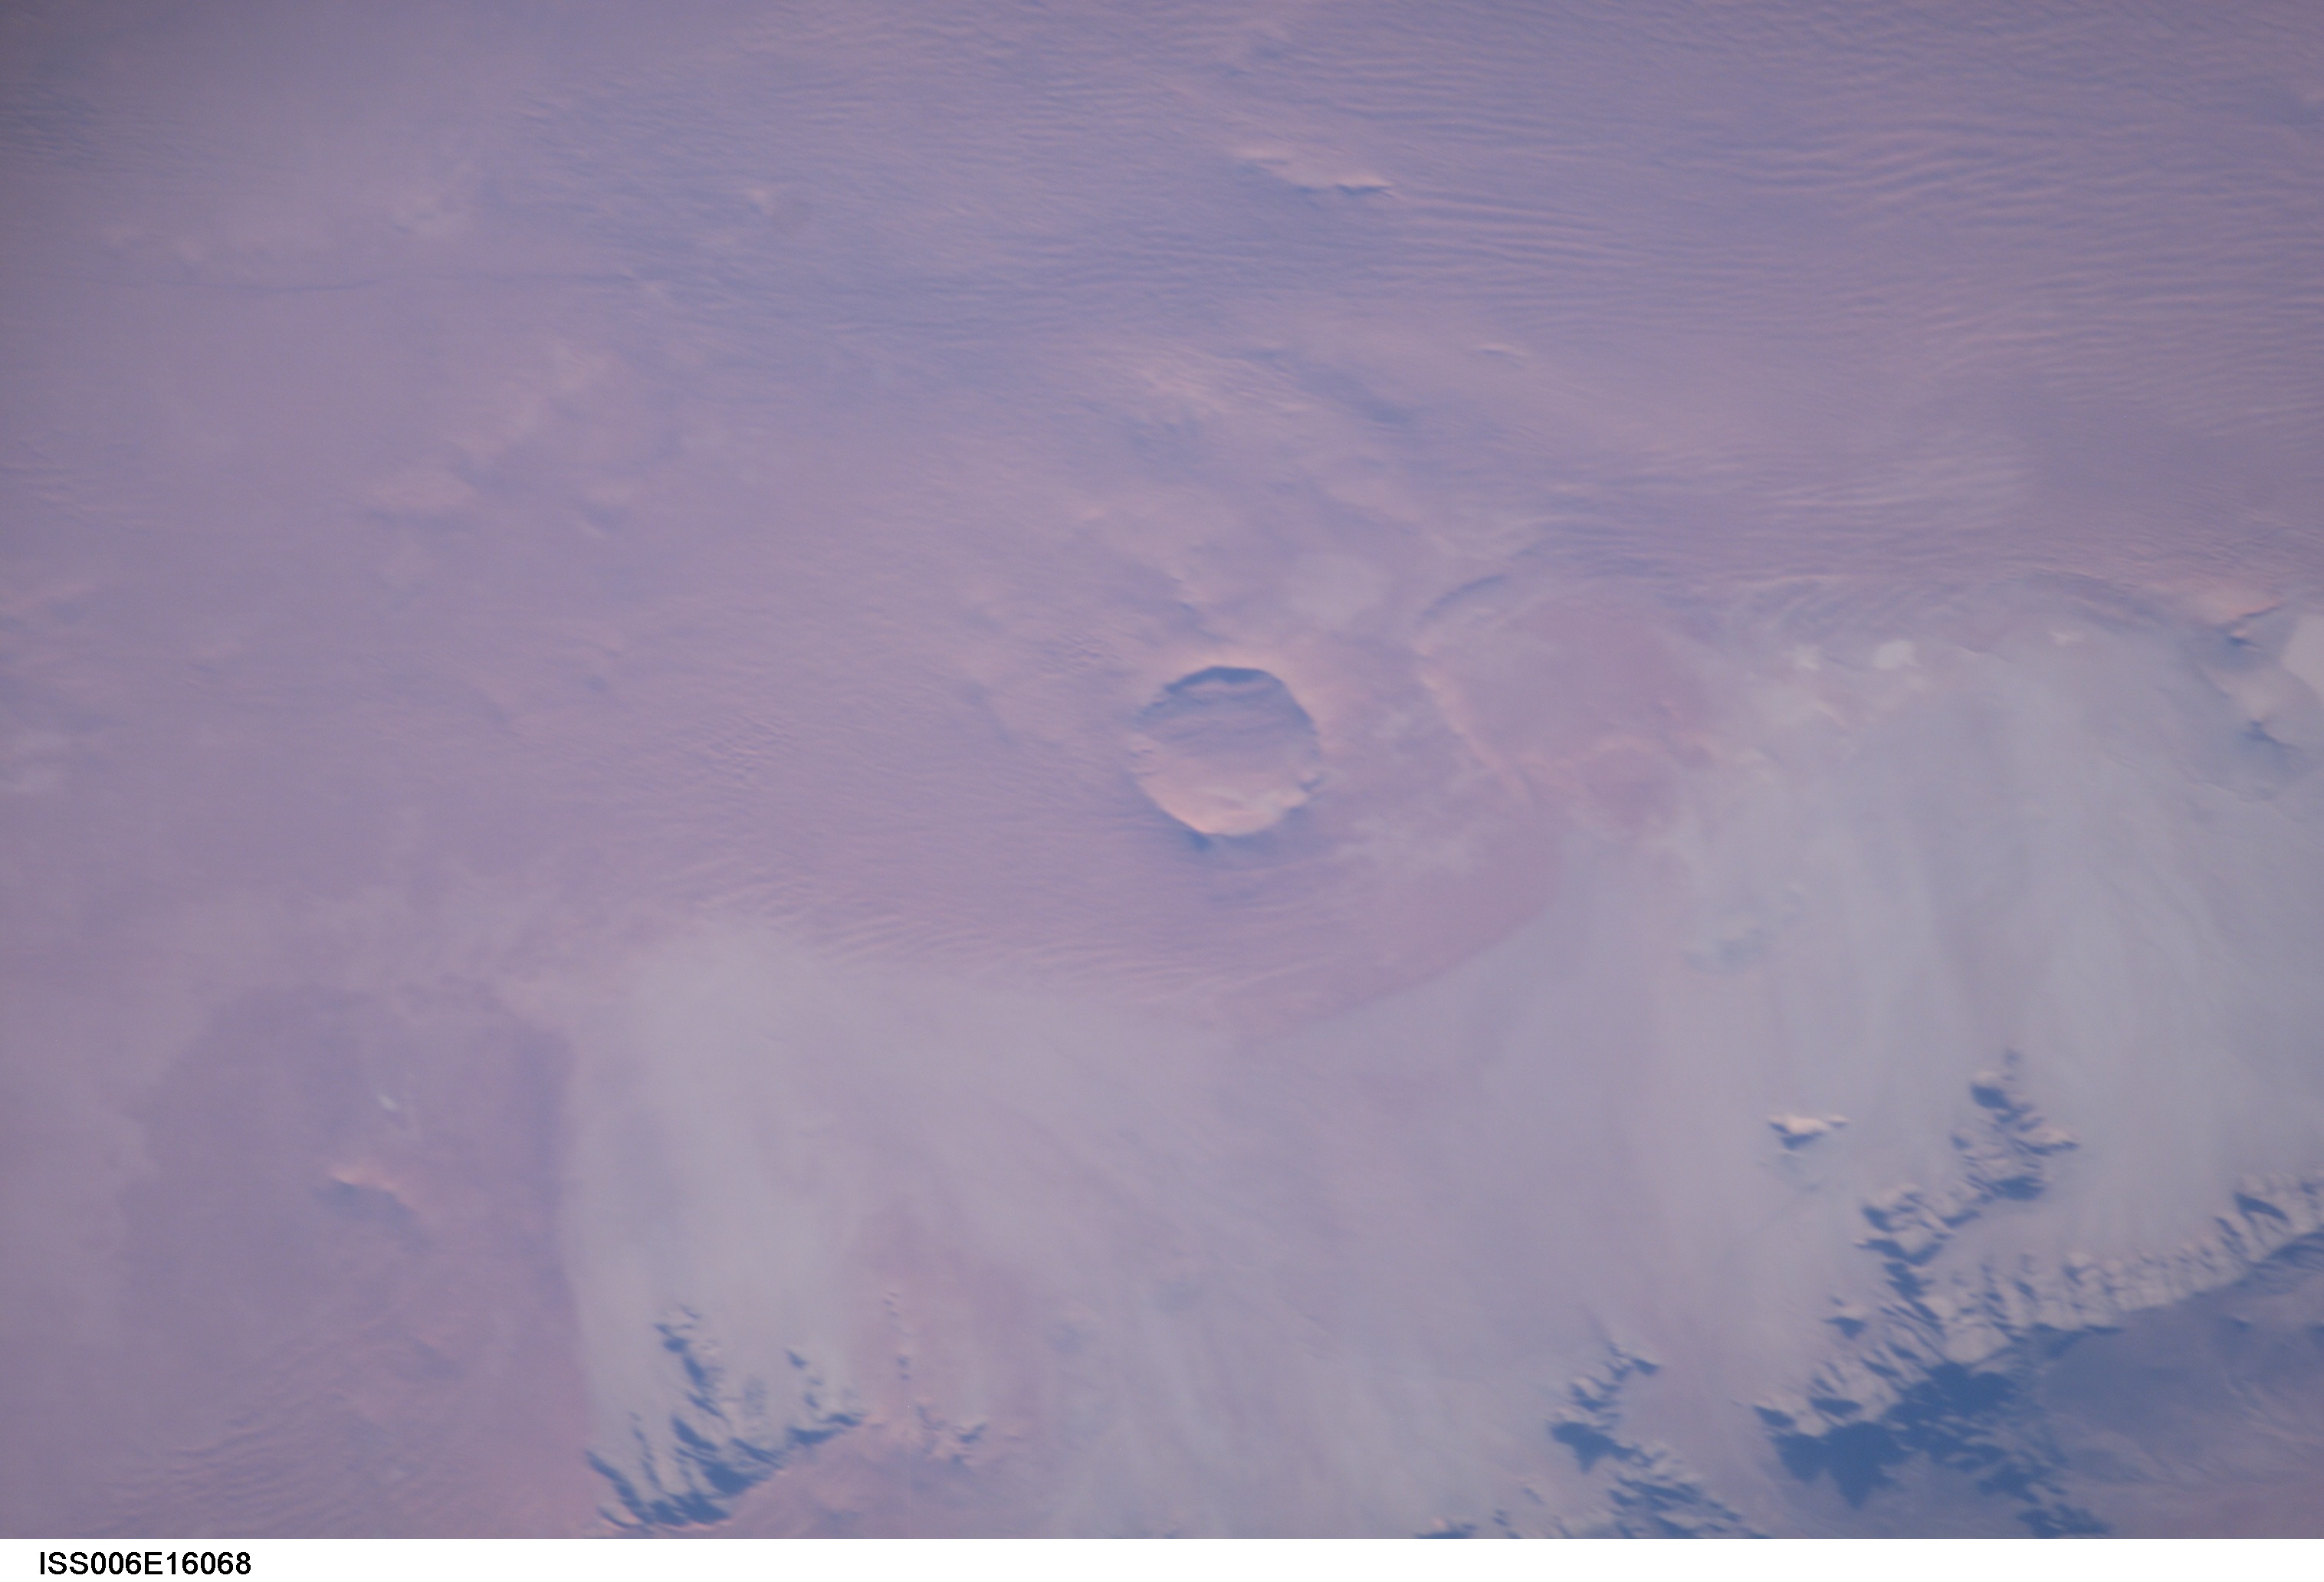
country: NAMIBIA
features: ROTER KAMM IMPACT CRATER
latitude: -27.8
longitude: 16.4
